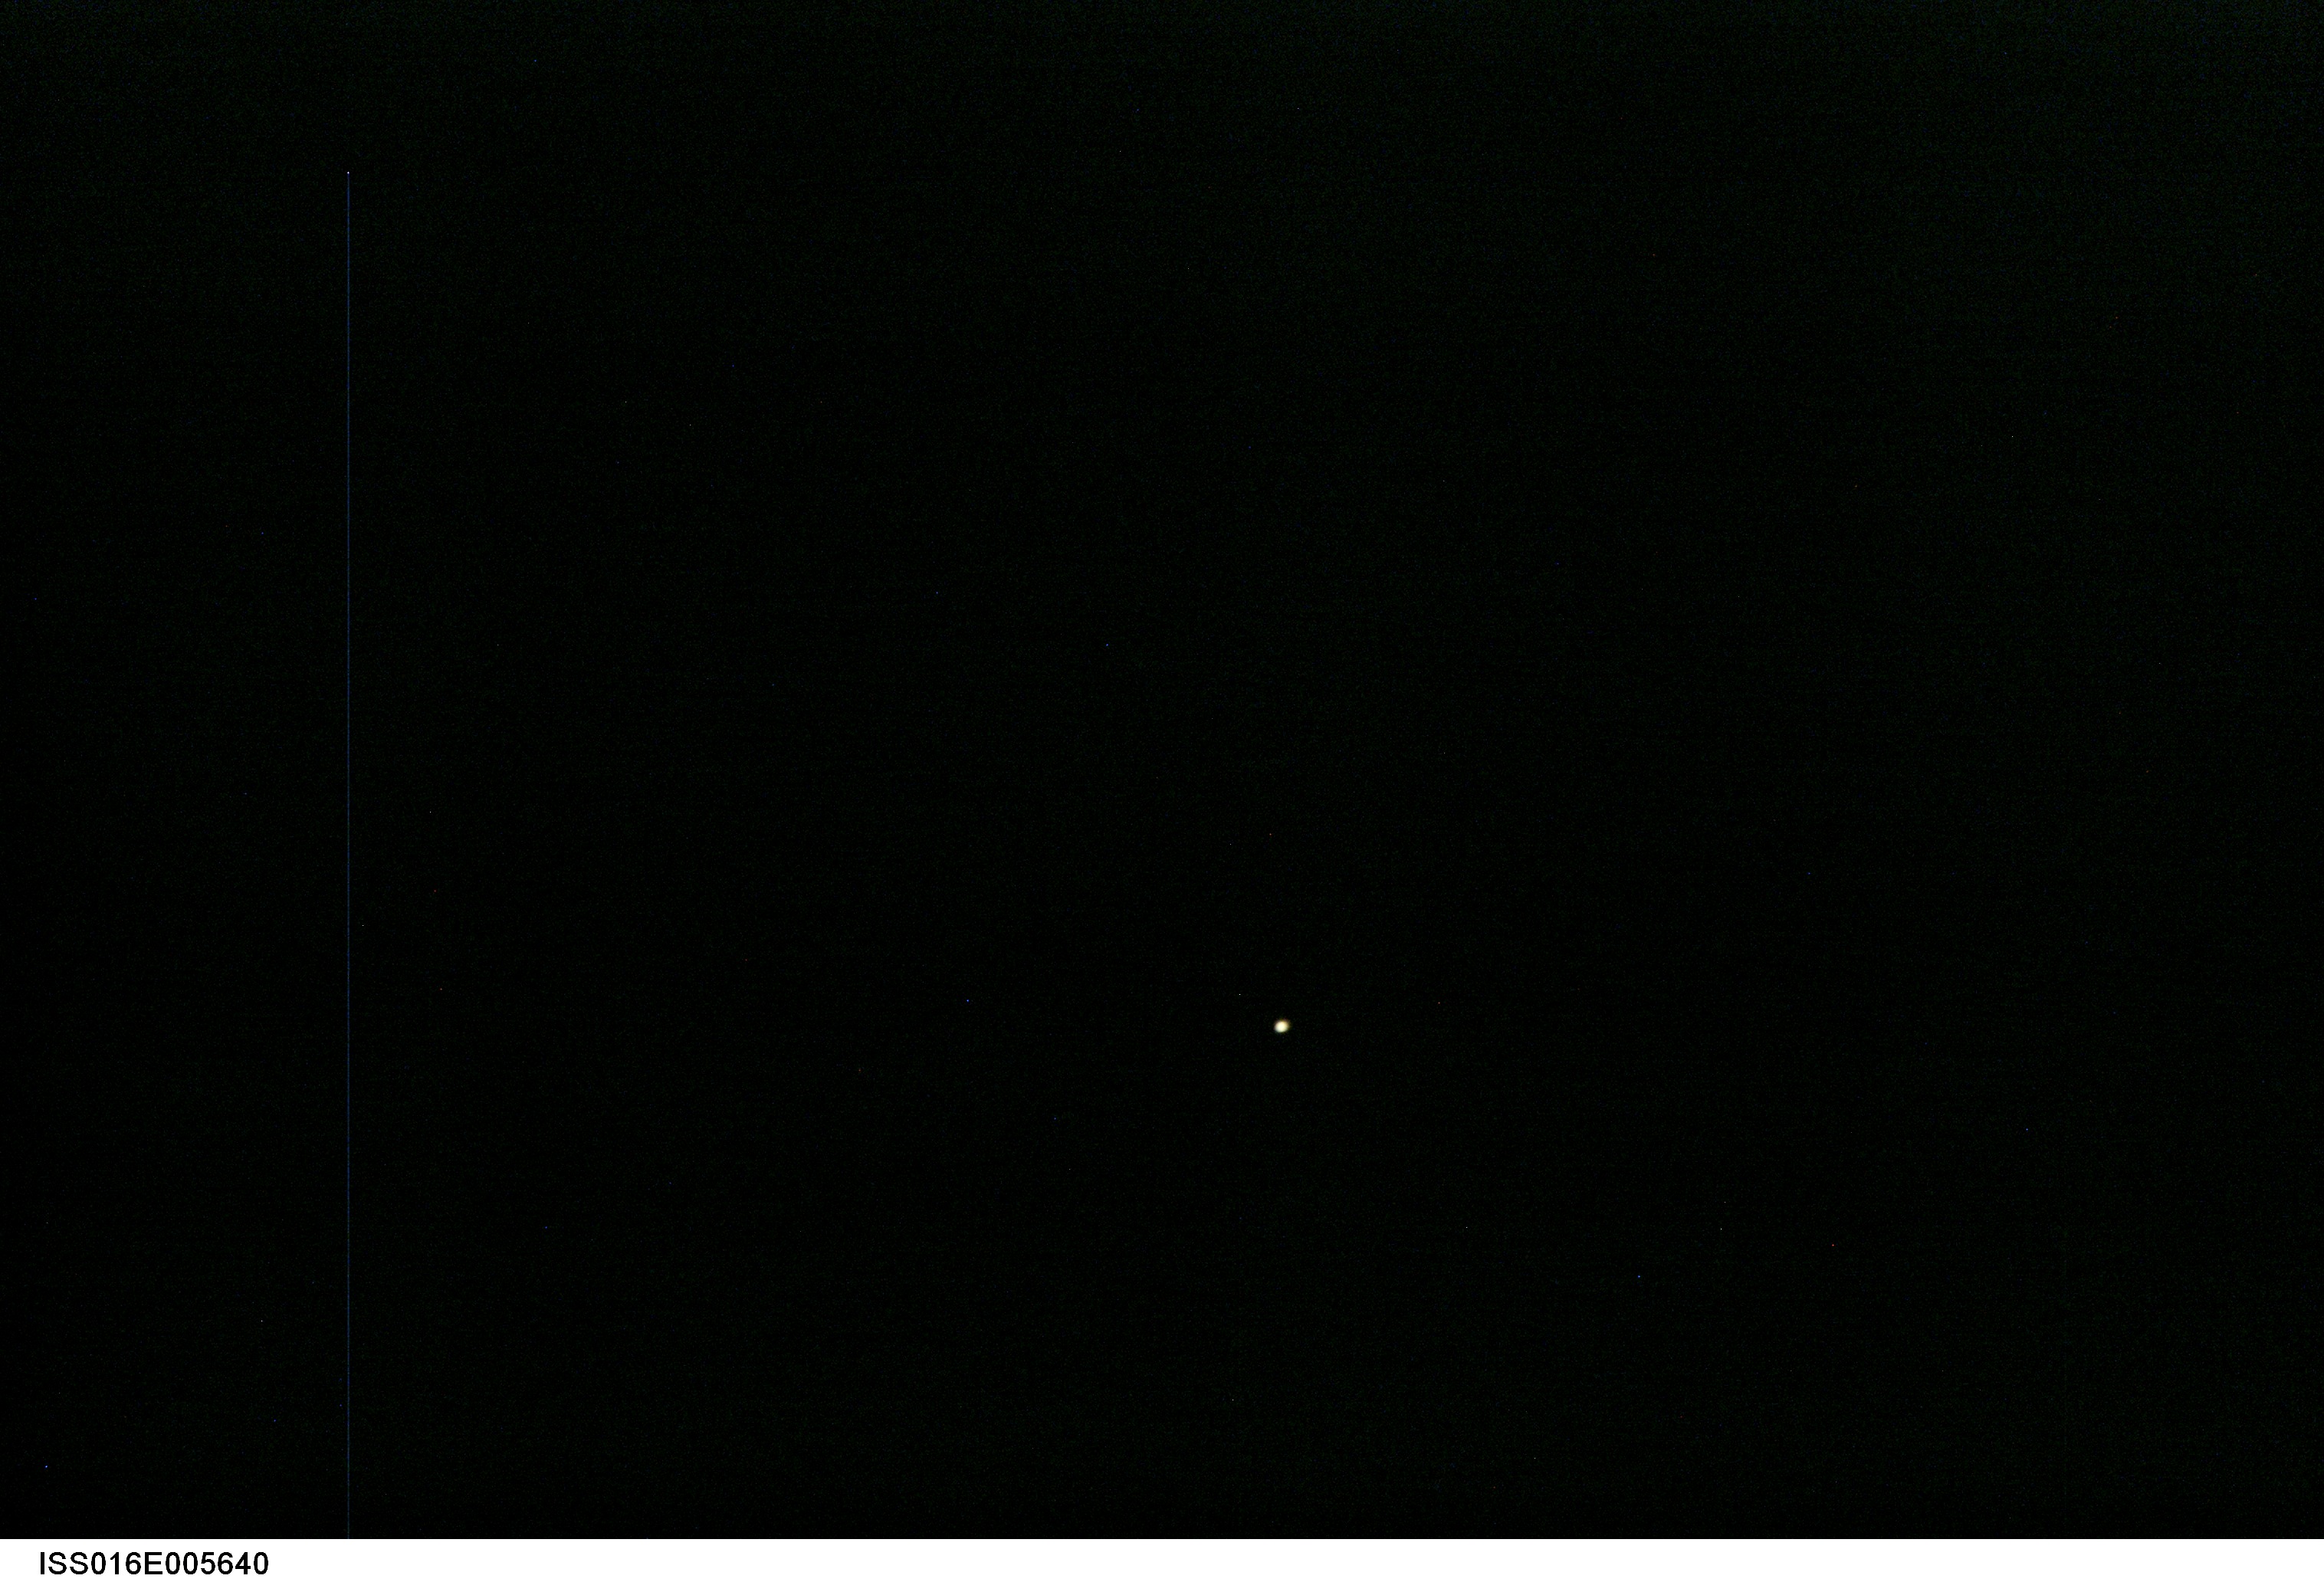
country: AFRICA
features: ASTRONOMICAL OBJECTS
